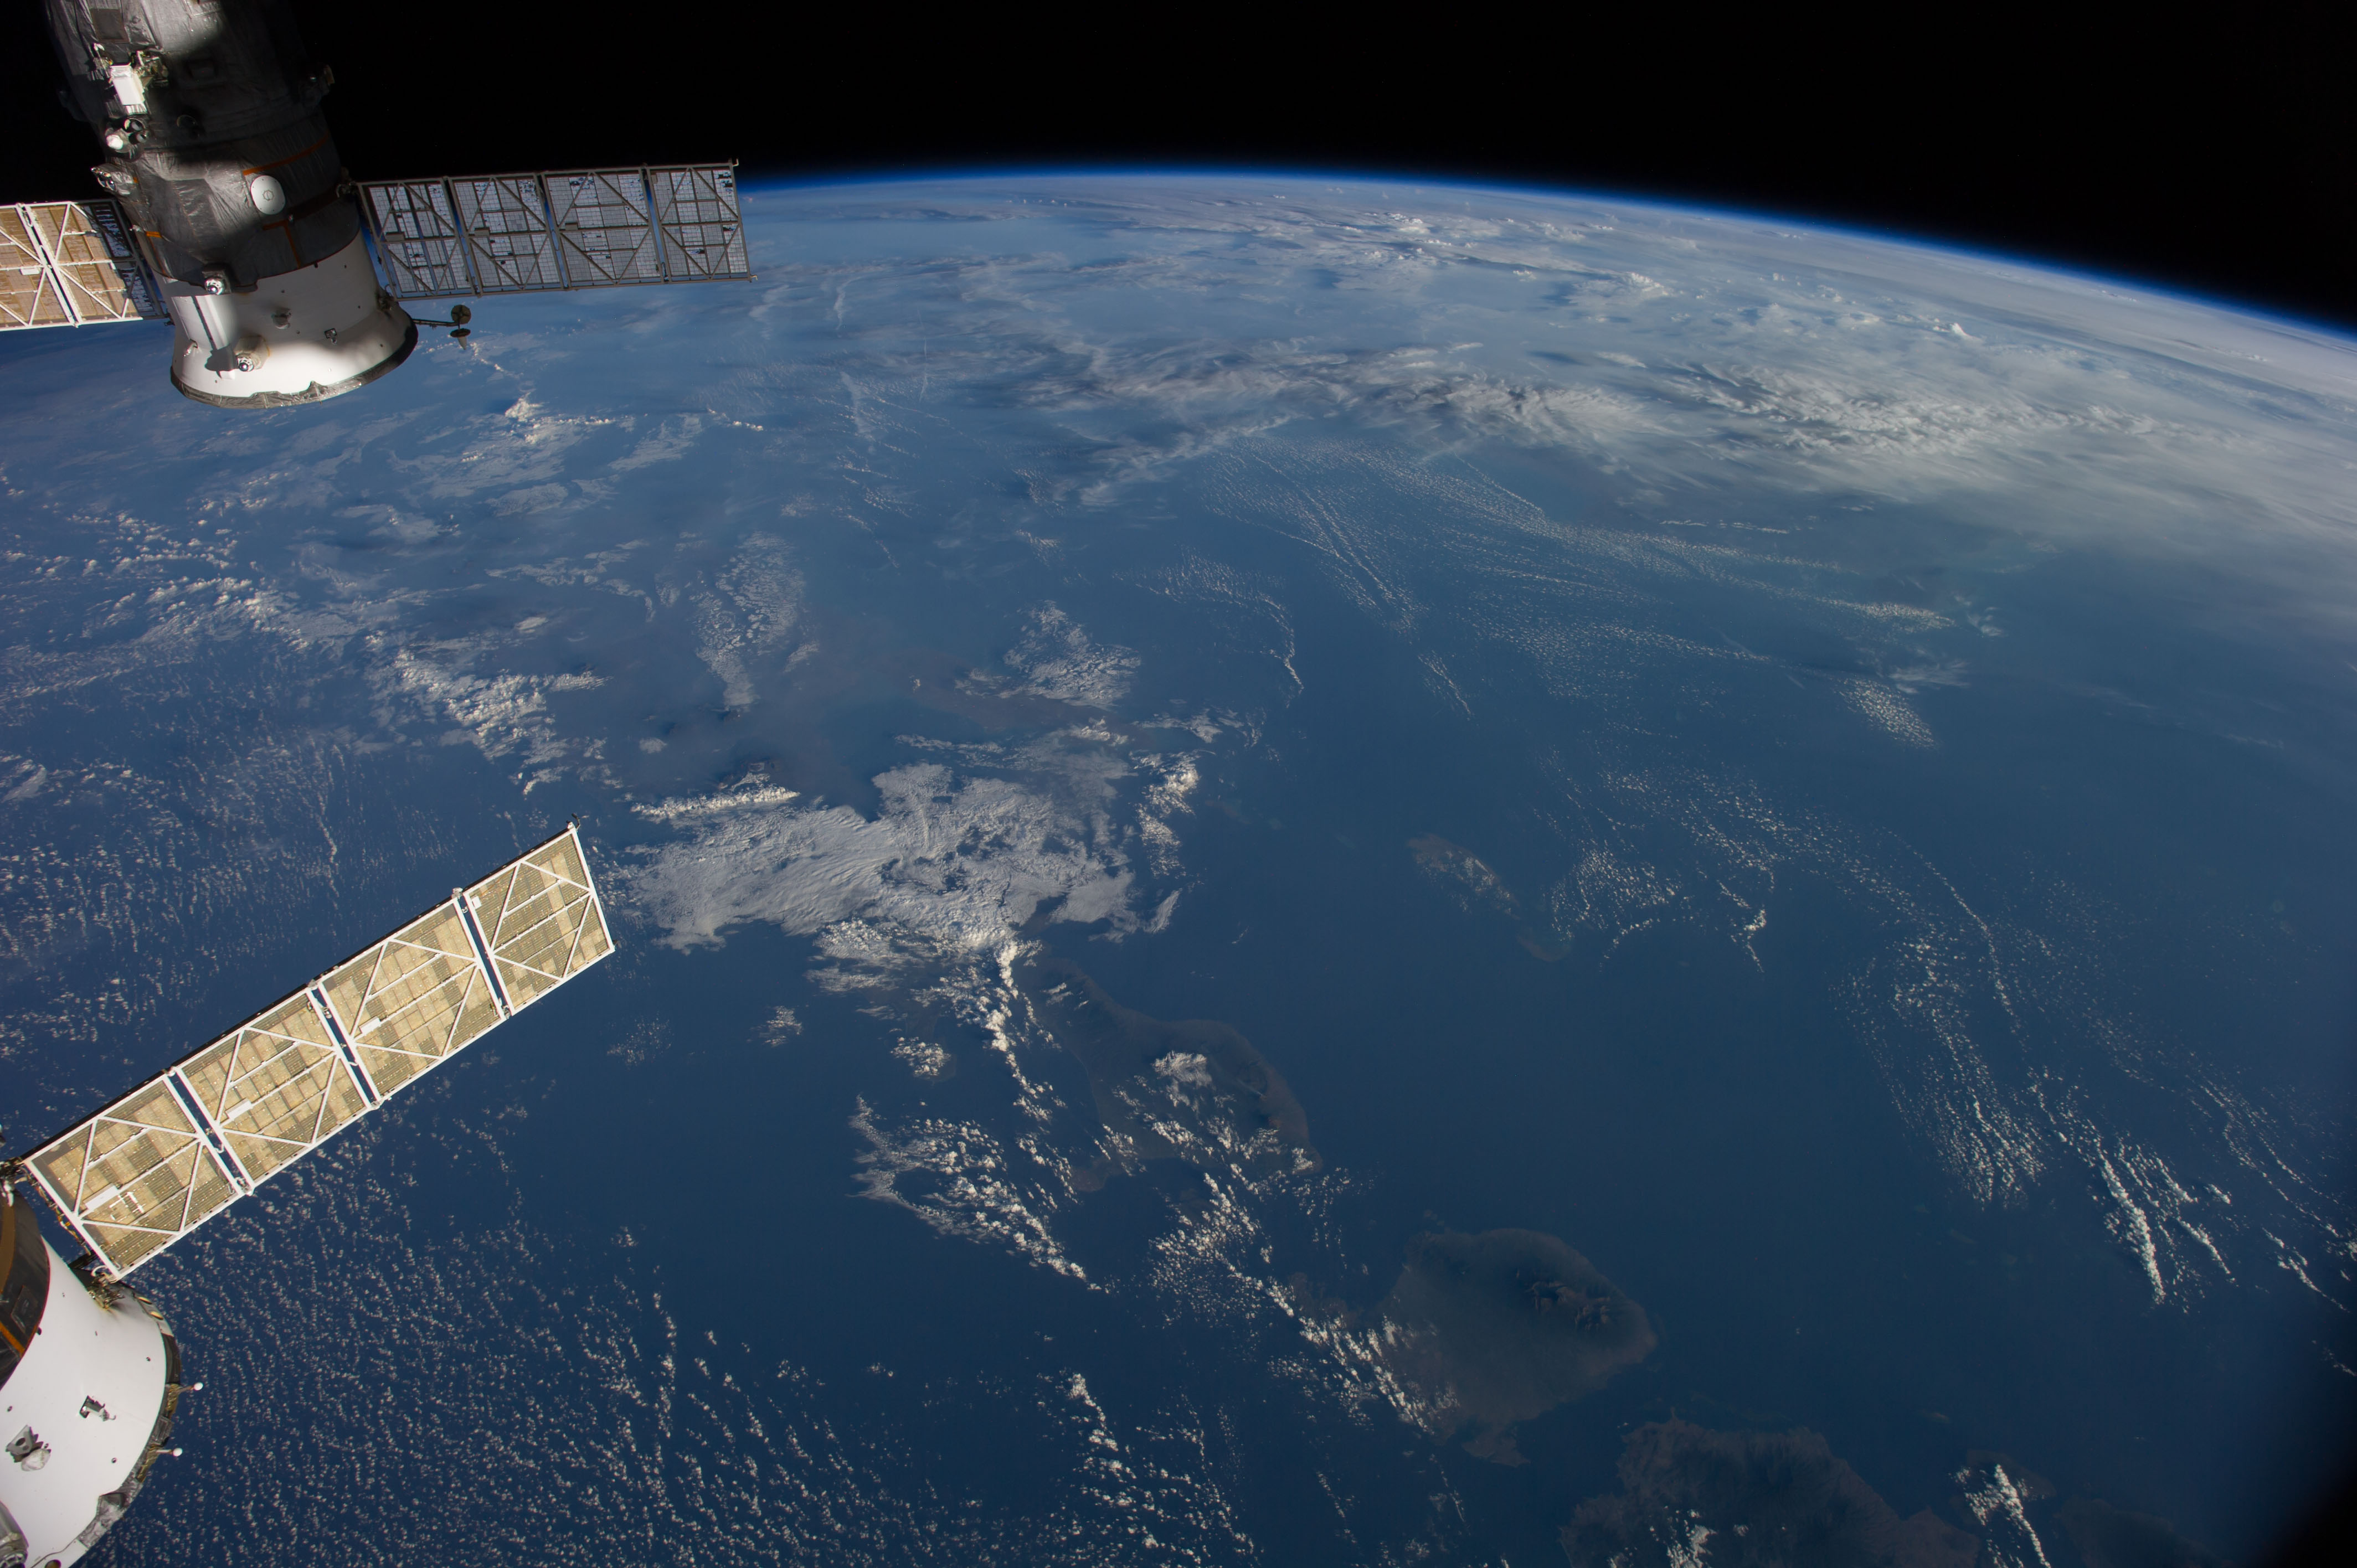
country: INDONESIA-J
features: BALI, W. NUSA TENGGARA, BALI S., JAVA S., ATMOSPHERIC LIMB
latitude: -7.0
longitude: 114.5
